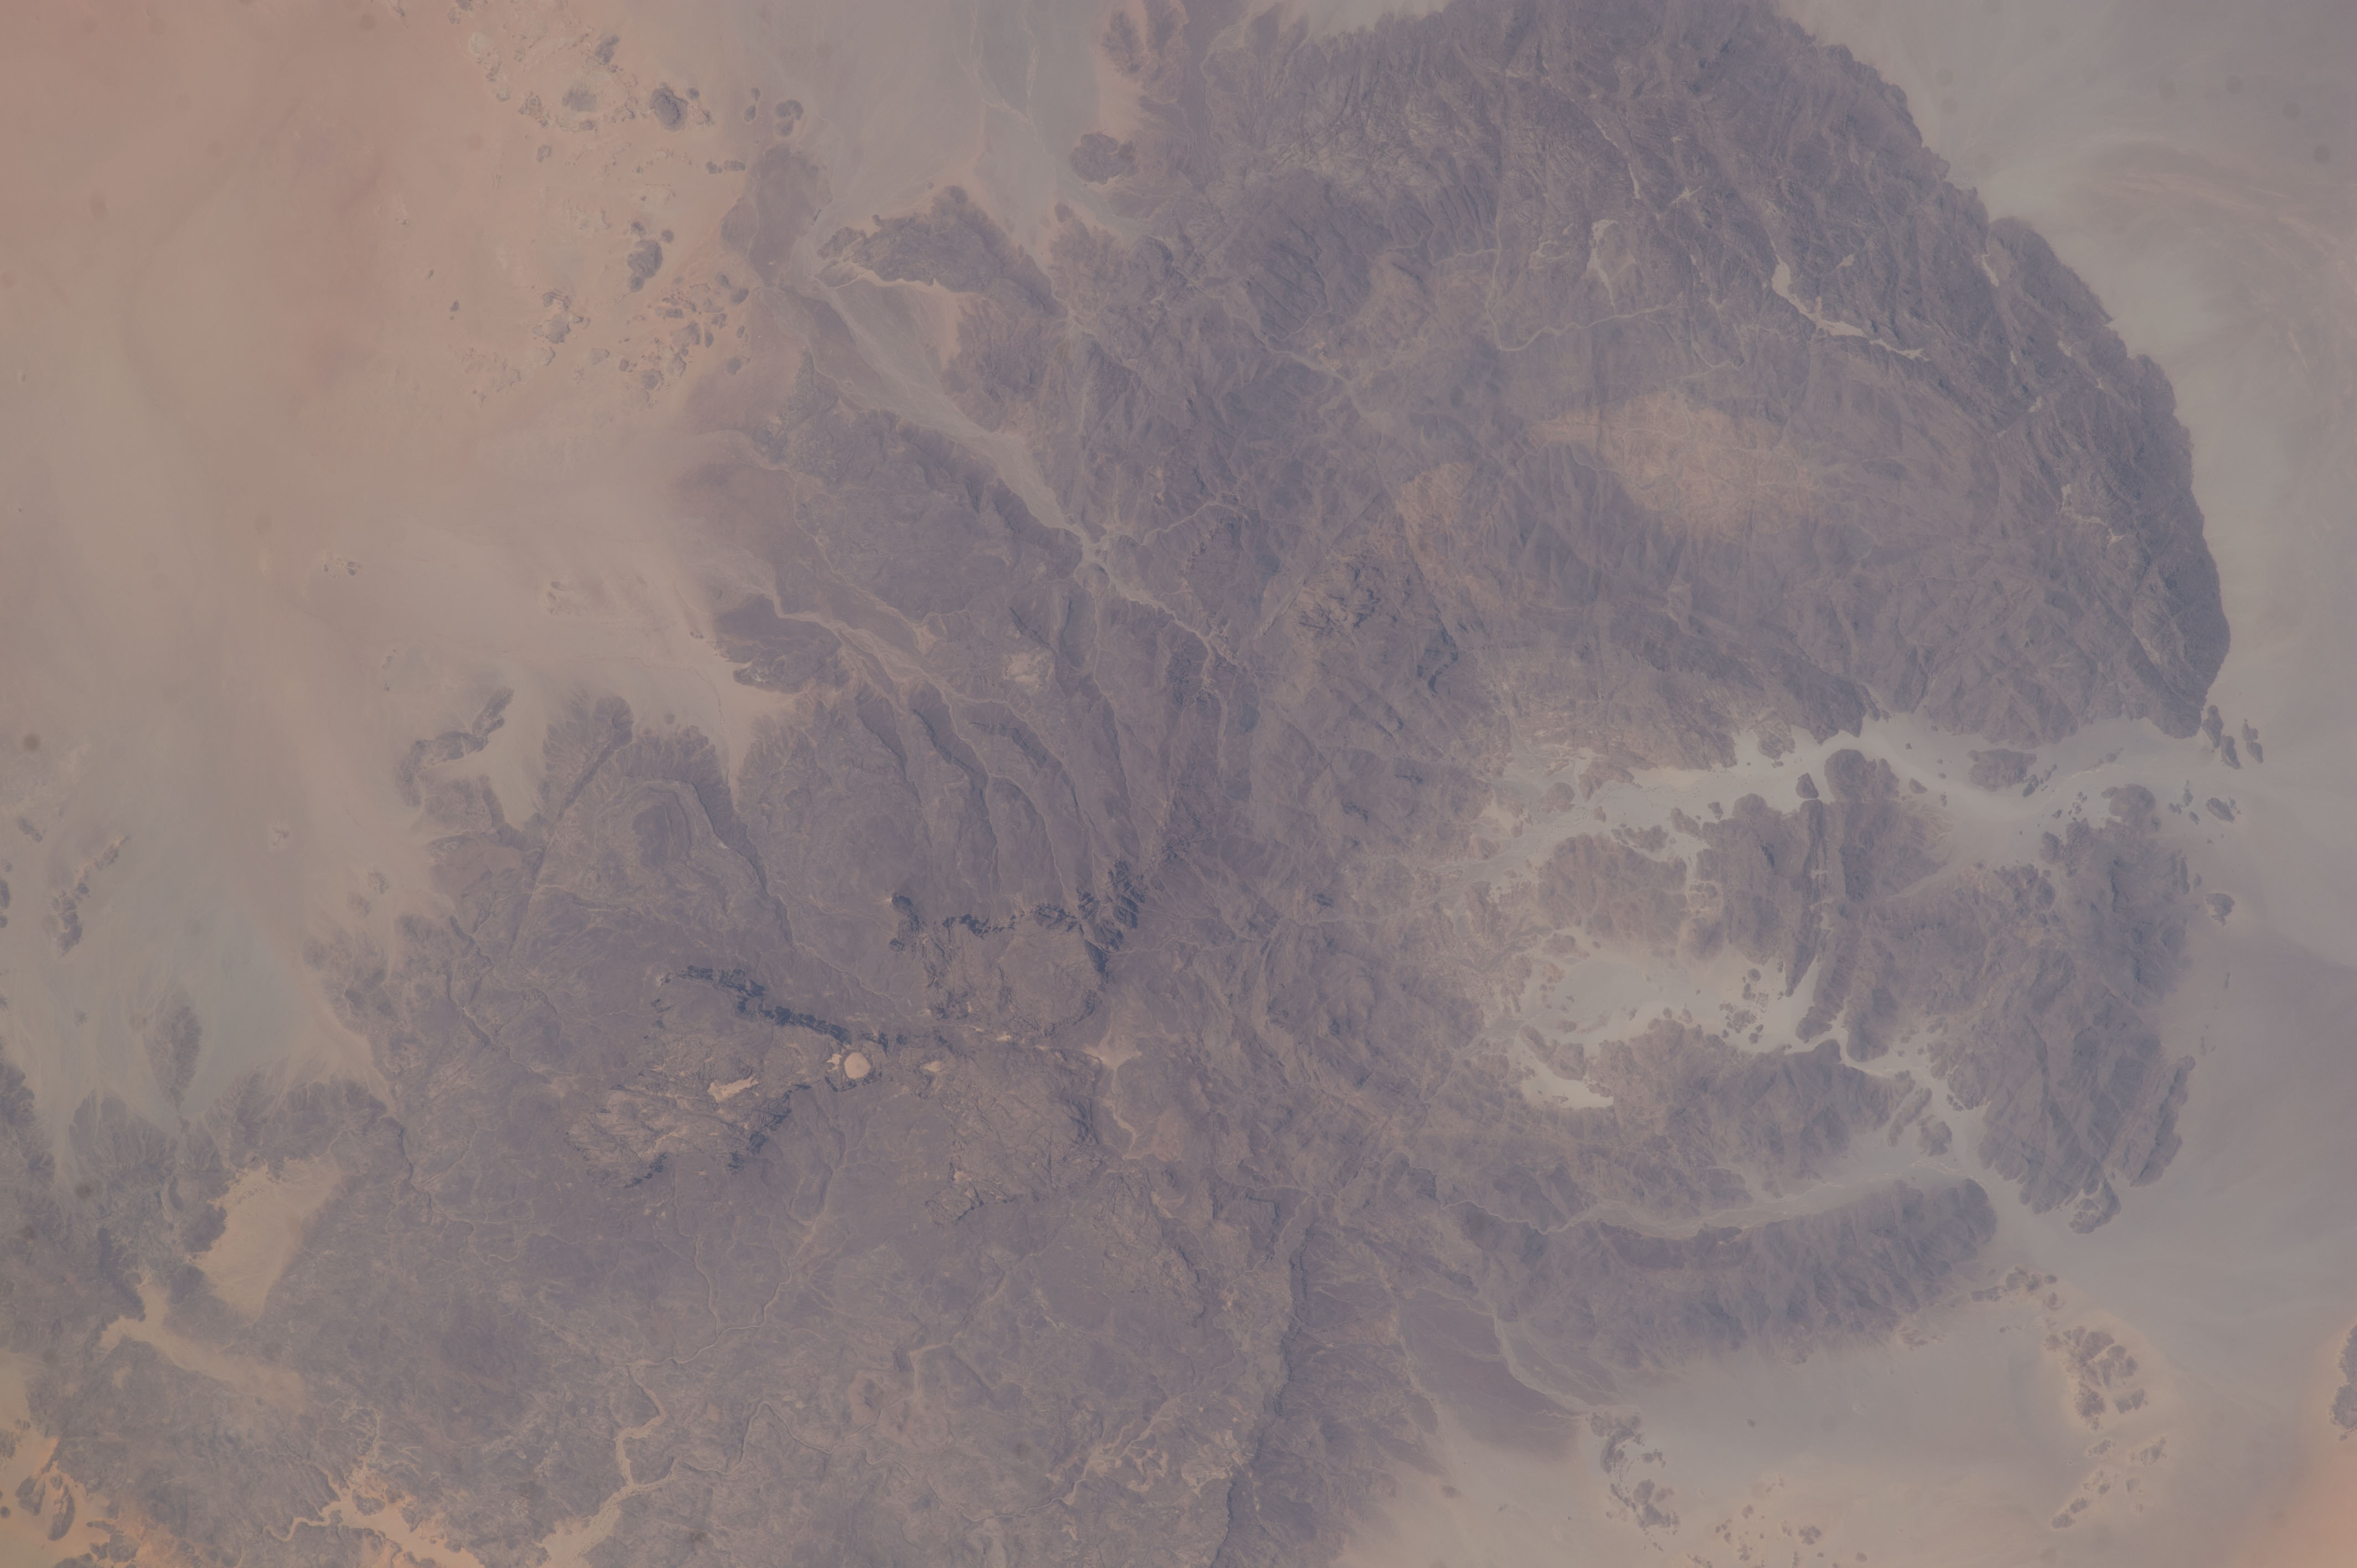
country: LIBYA
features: DESERT, ROCKS, MOUNTAINS, SUDAN LYBIAN BORDER
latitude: 21.9
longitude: 25.0
